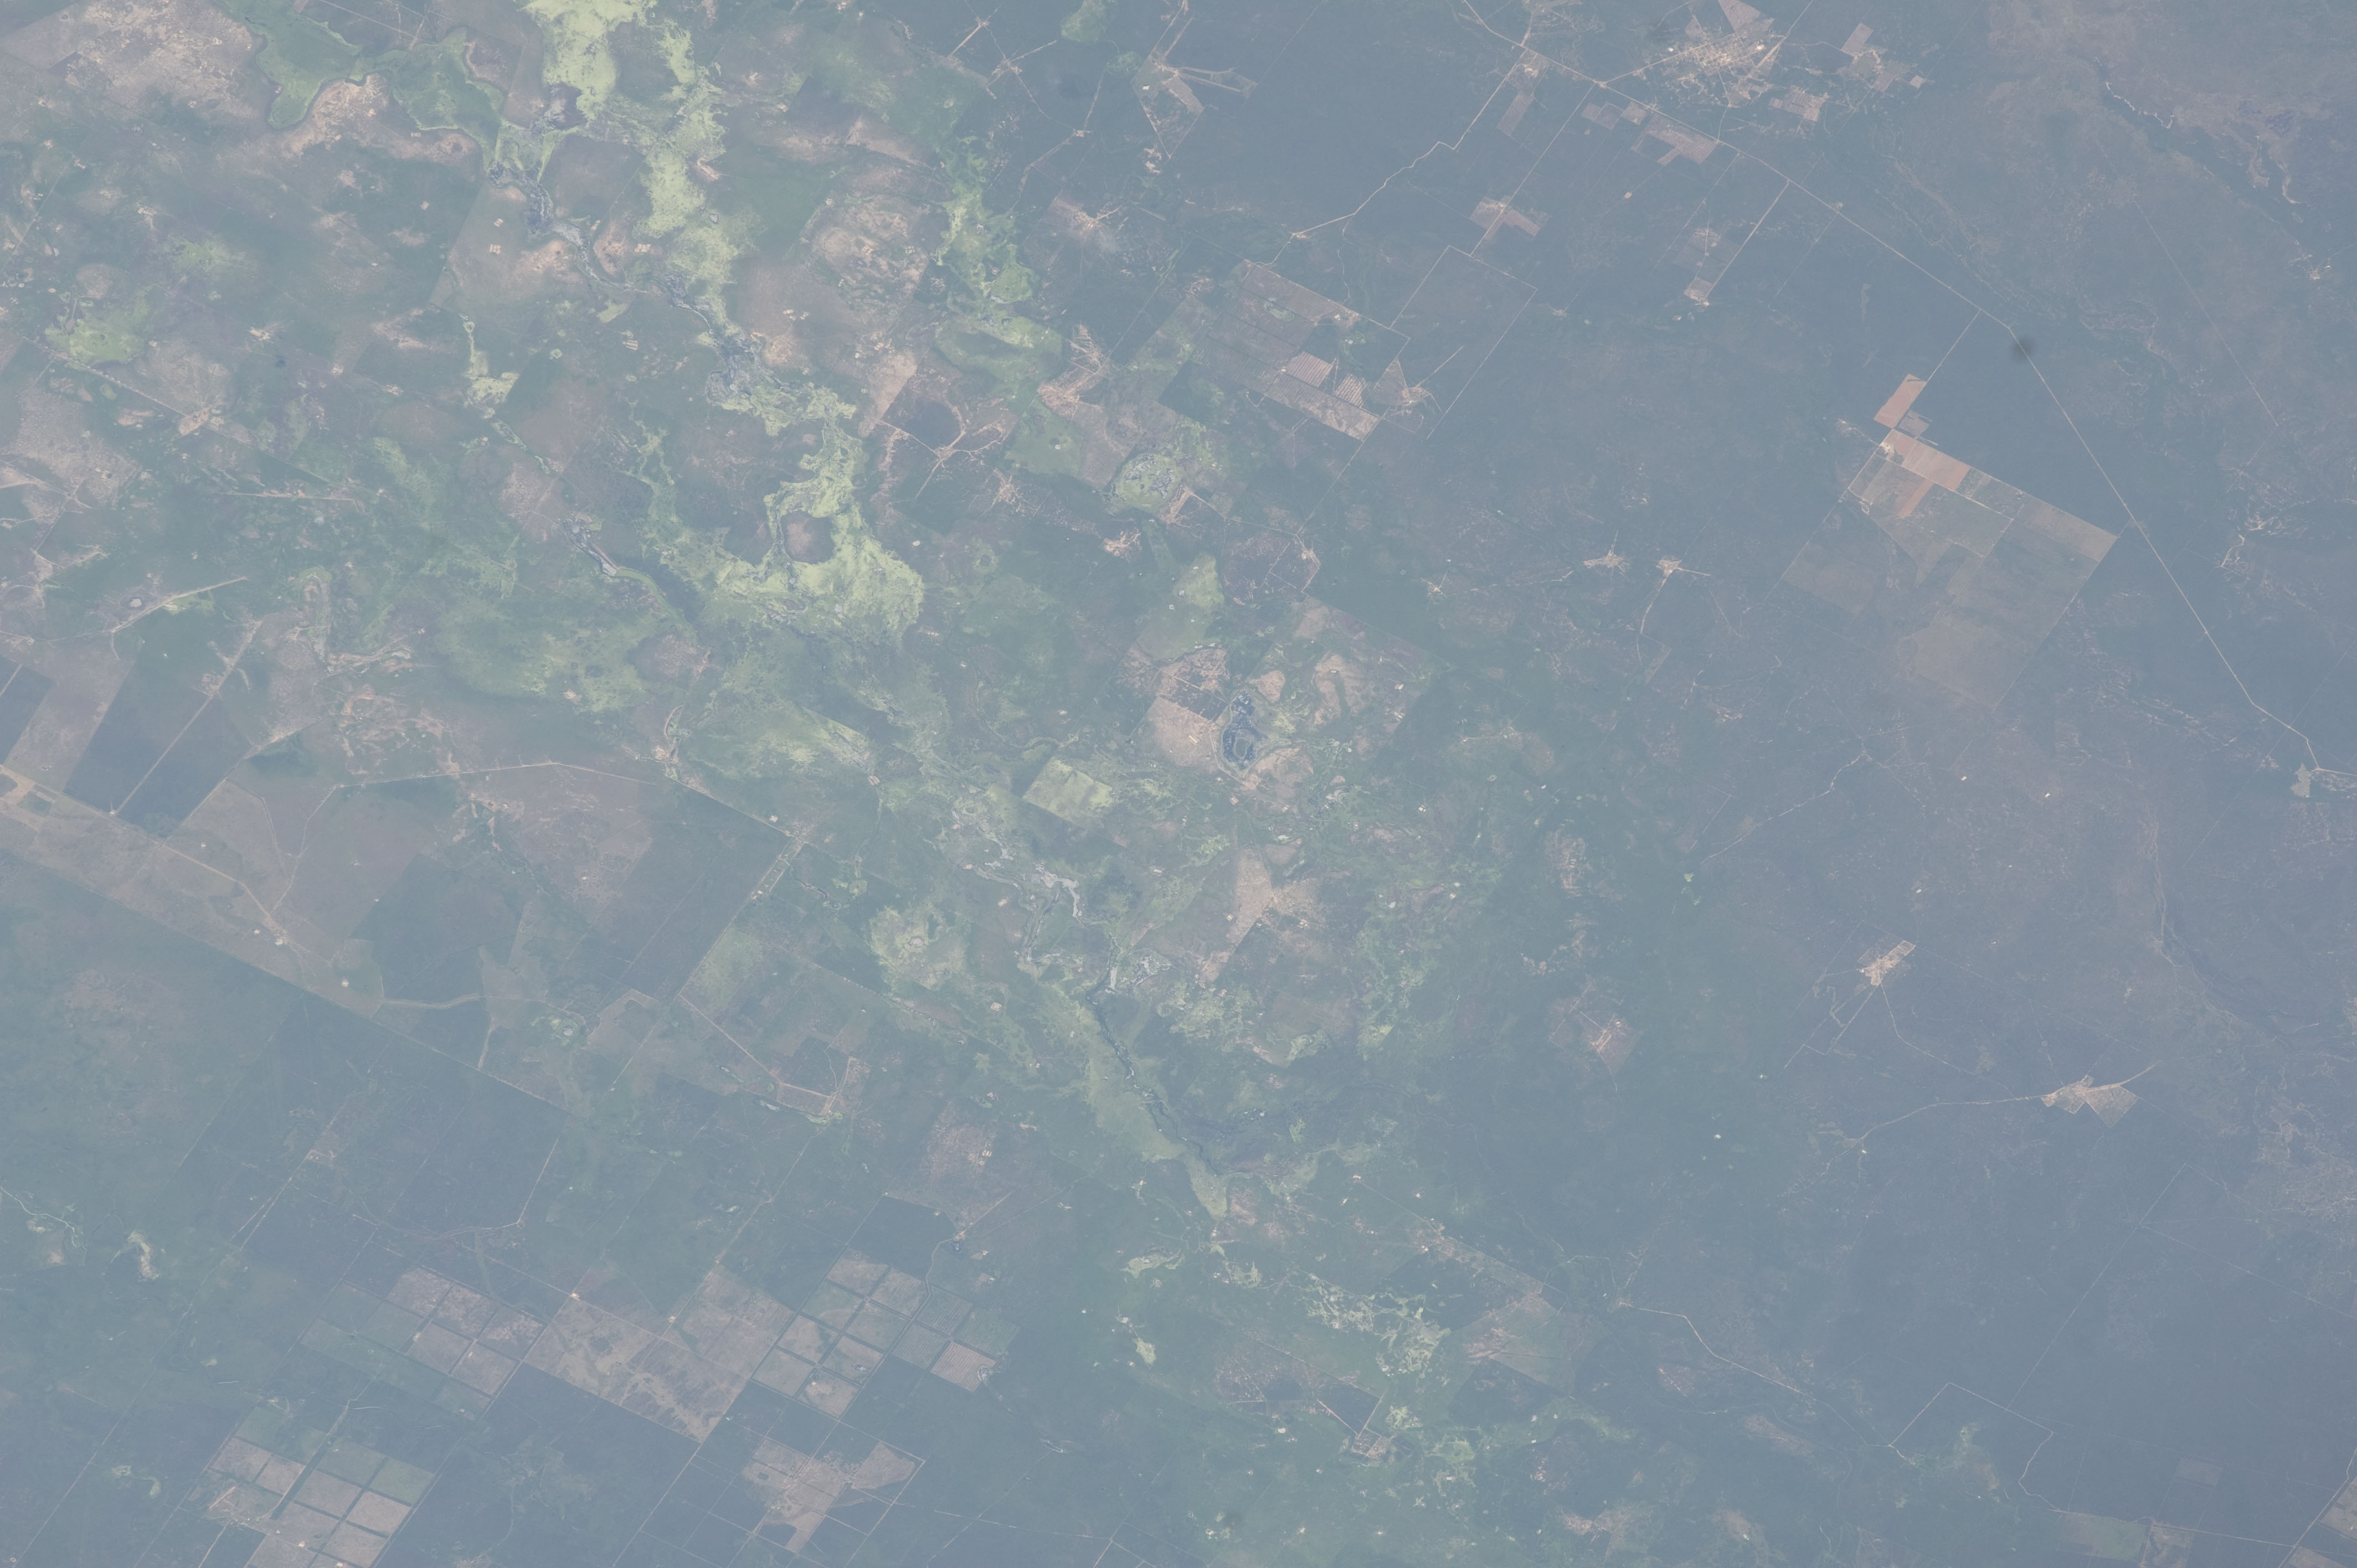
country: PARAGUAY
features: AGR., PILCOMAYO R. DRAIN., WETLANDS
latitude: -23.9
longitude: -59.8
